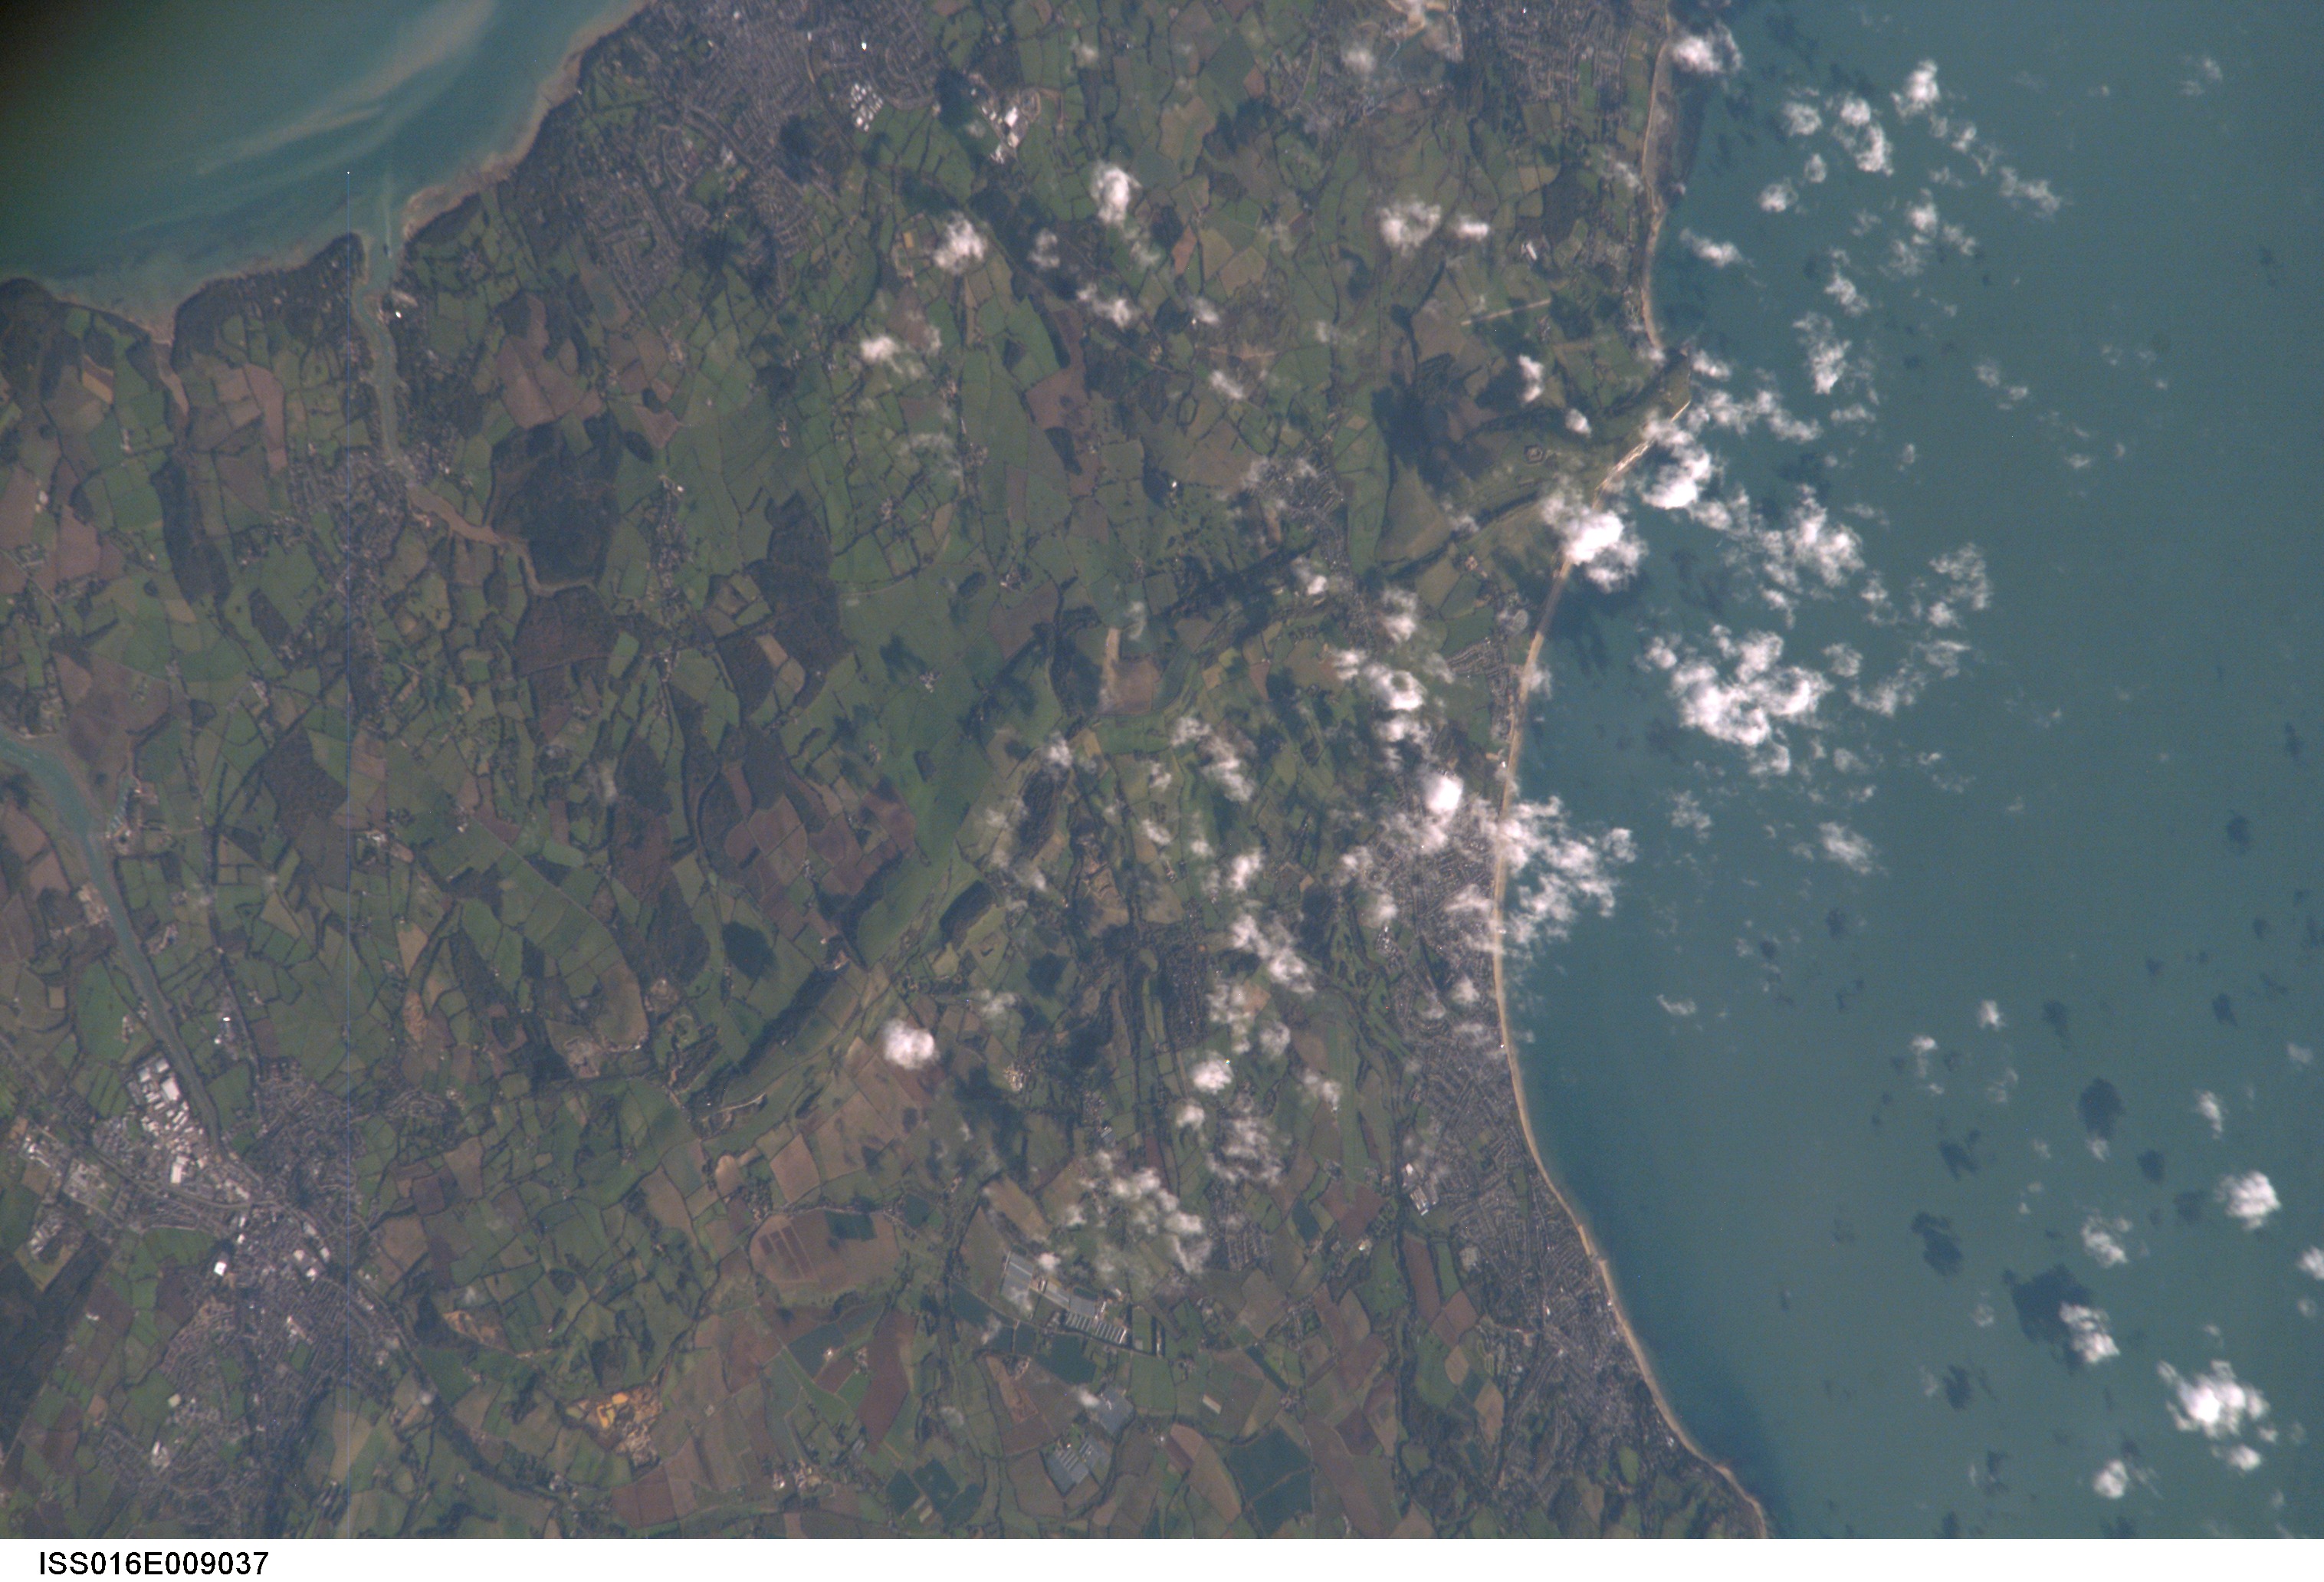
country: UK-ENGLAND
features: SANDOWN, ISLE OF WIGHT, AGR.
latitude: 50.7
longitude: -1.2
